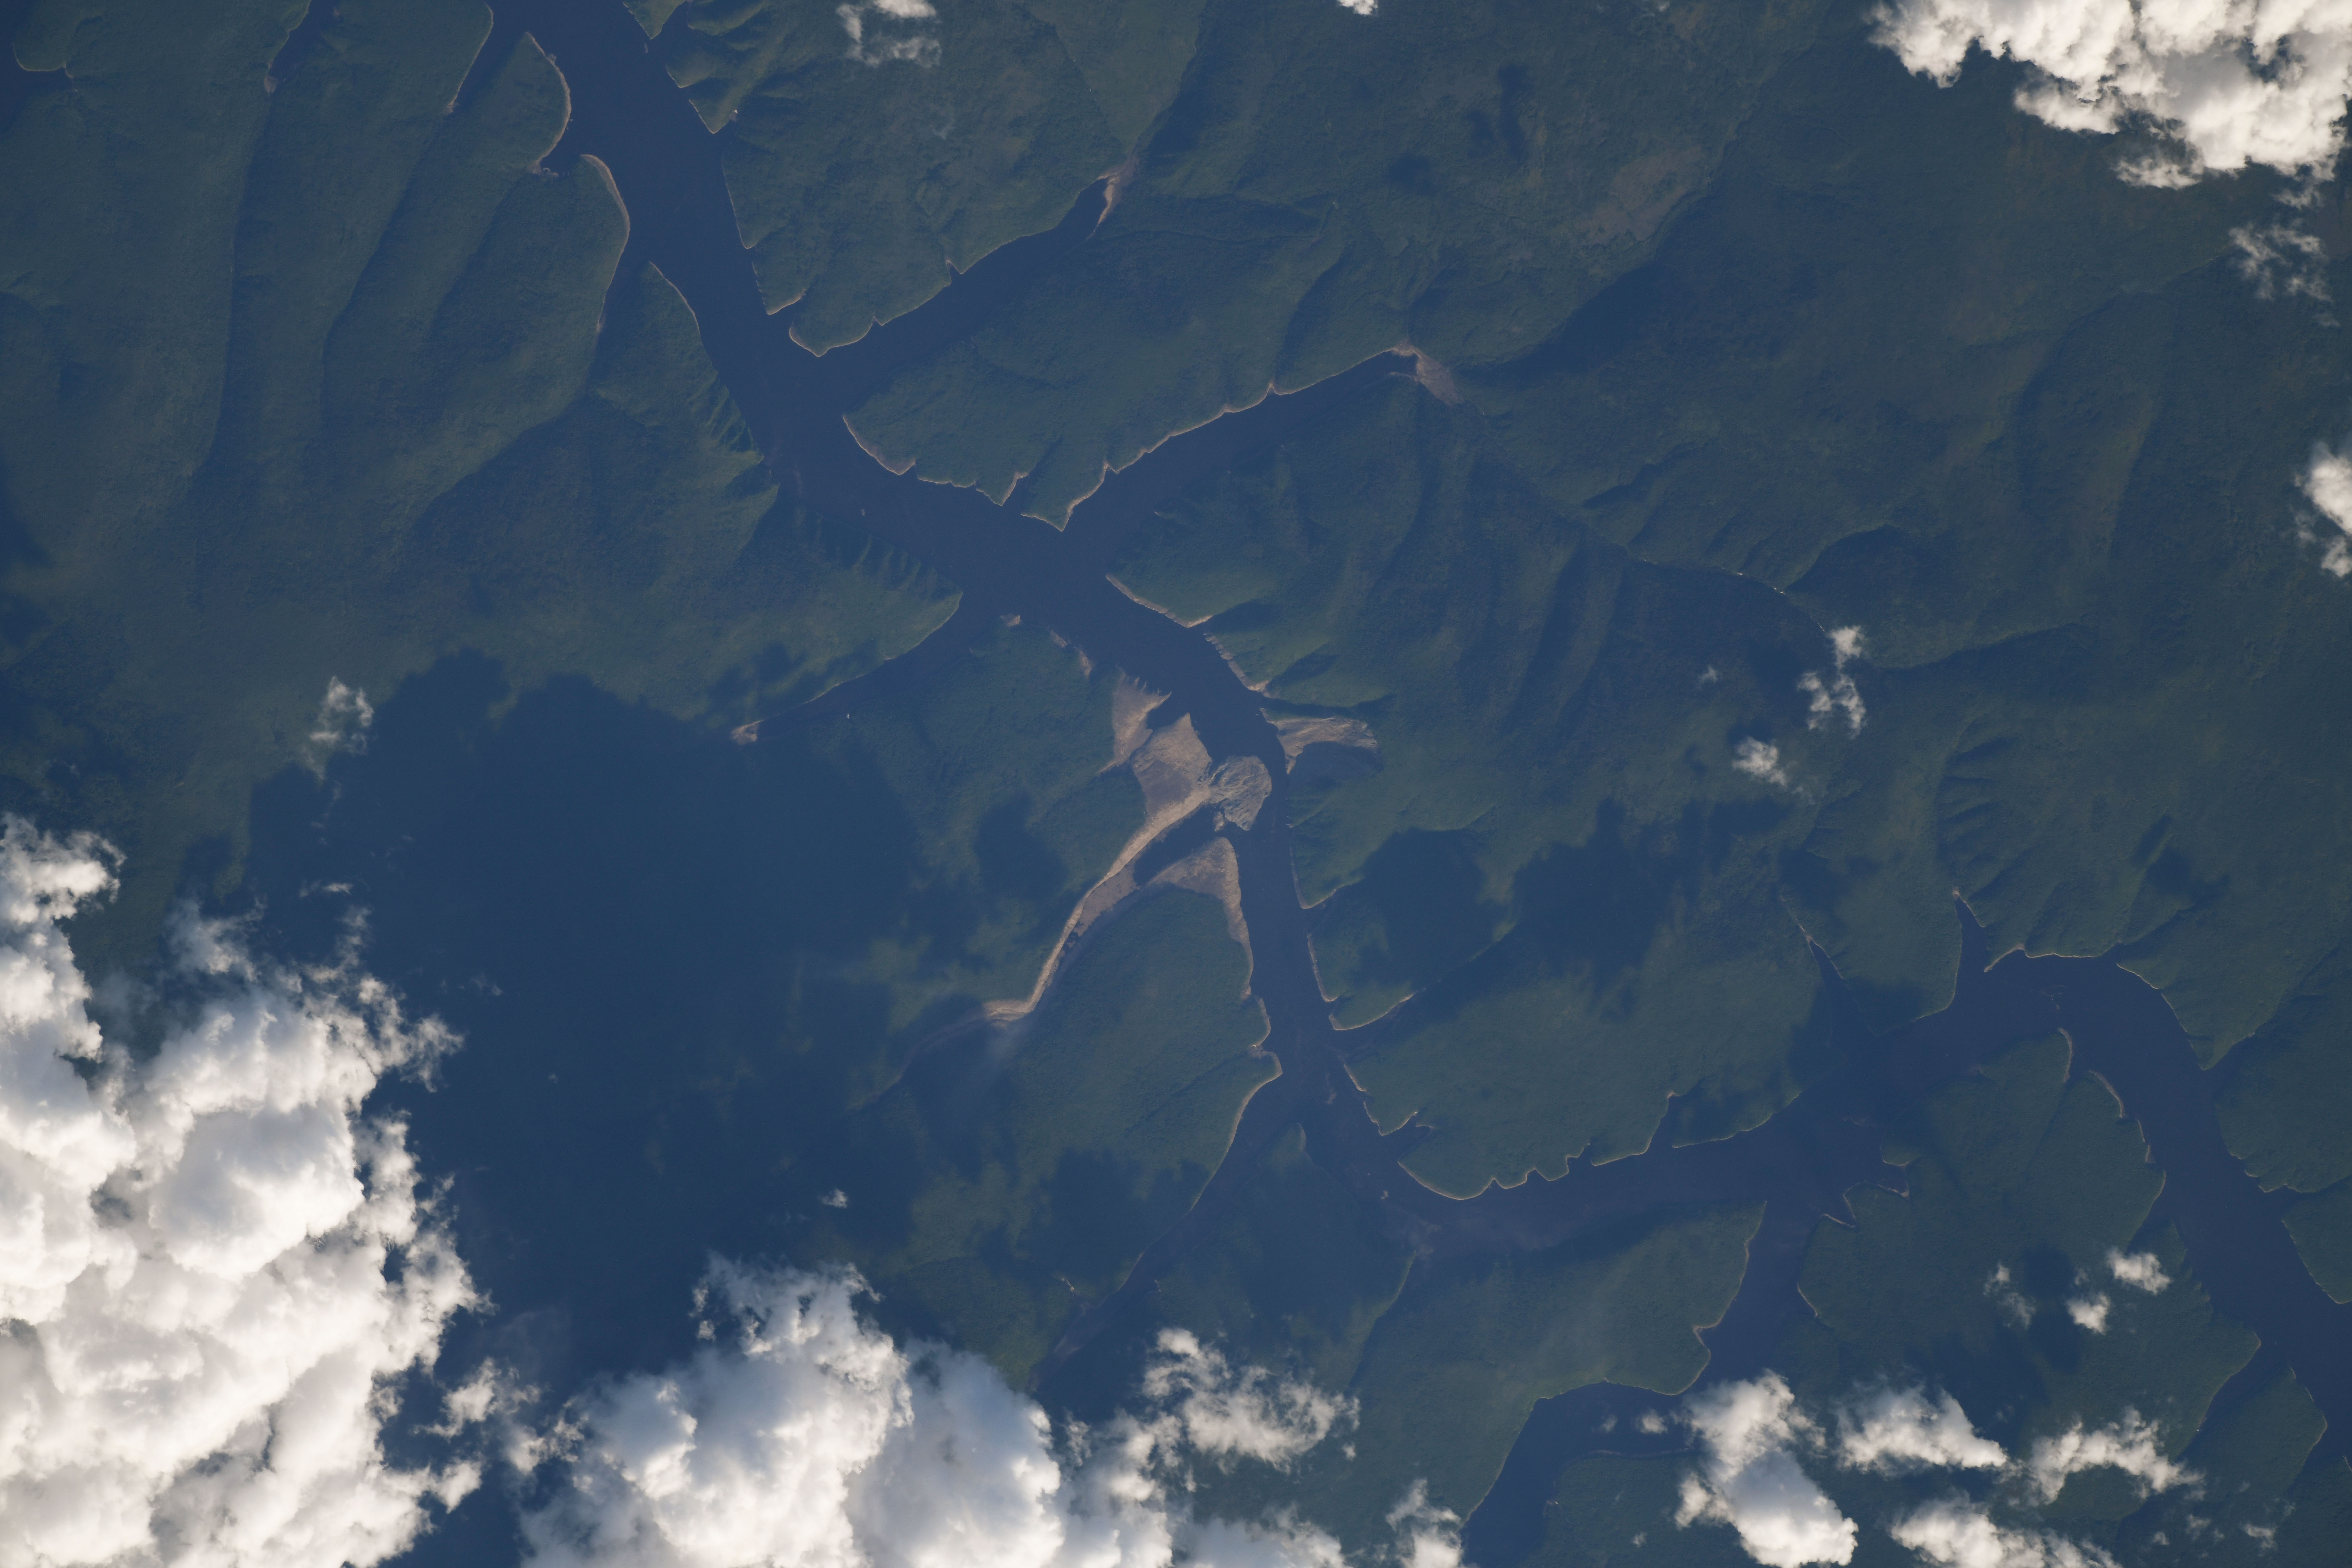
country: RUSSIAN FEDERATION
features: BUREYSKOYE VODOKHRANILISHCHE, VERKHNEBUREINSKY DISTRICT
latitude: 50.6
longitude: 131.5
